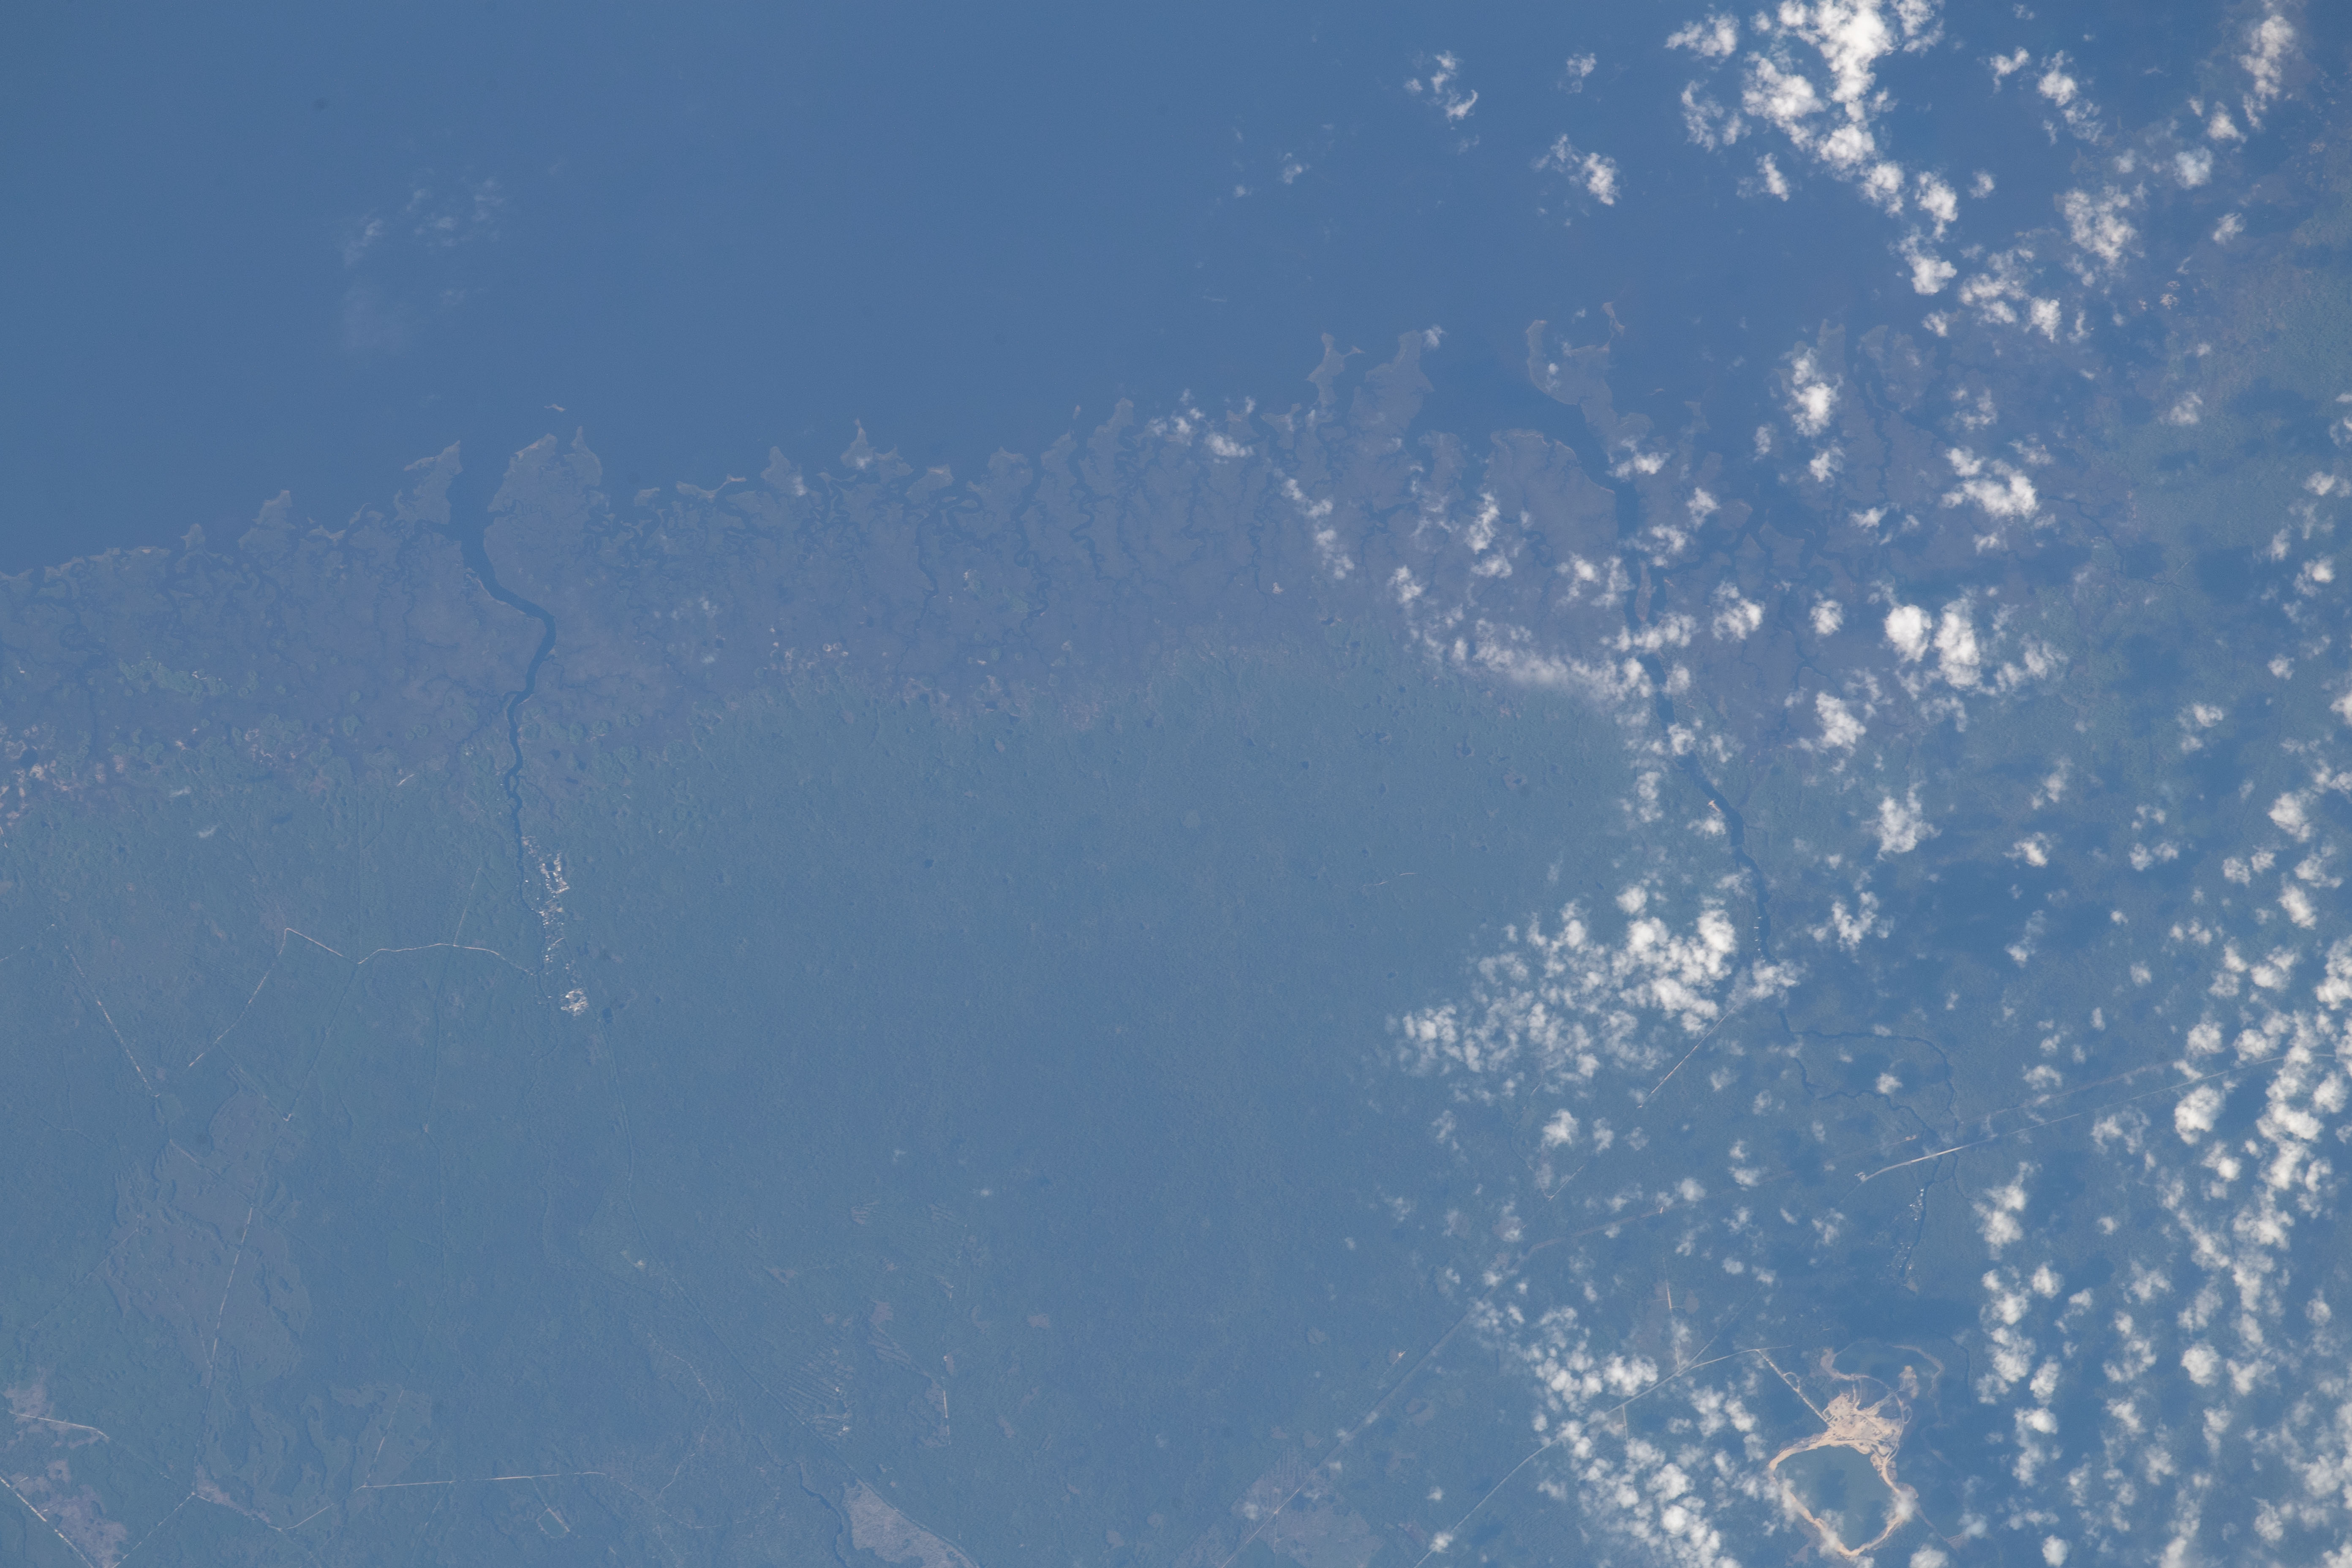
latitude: 30.1
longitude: -84.0
